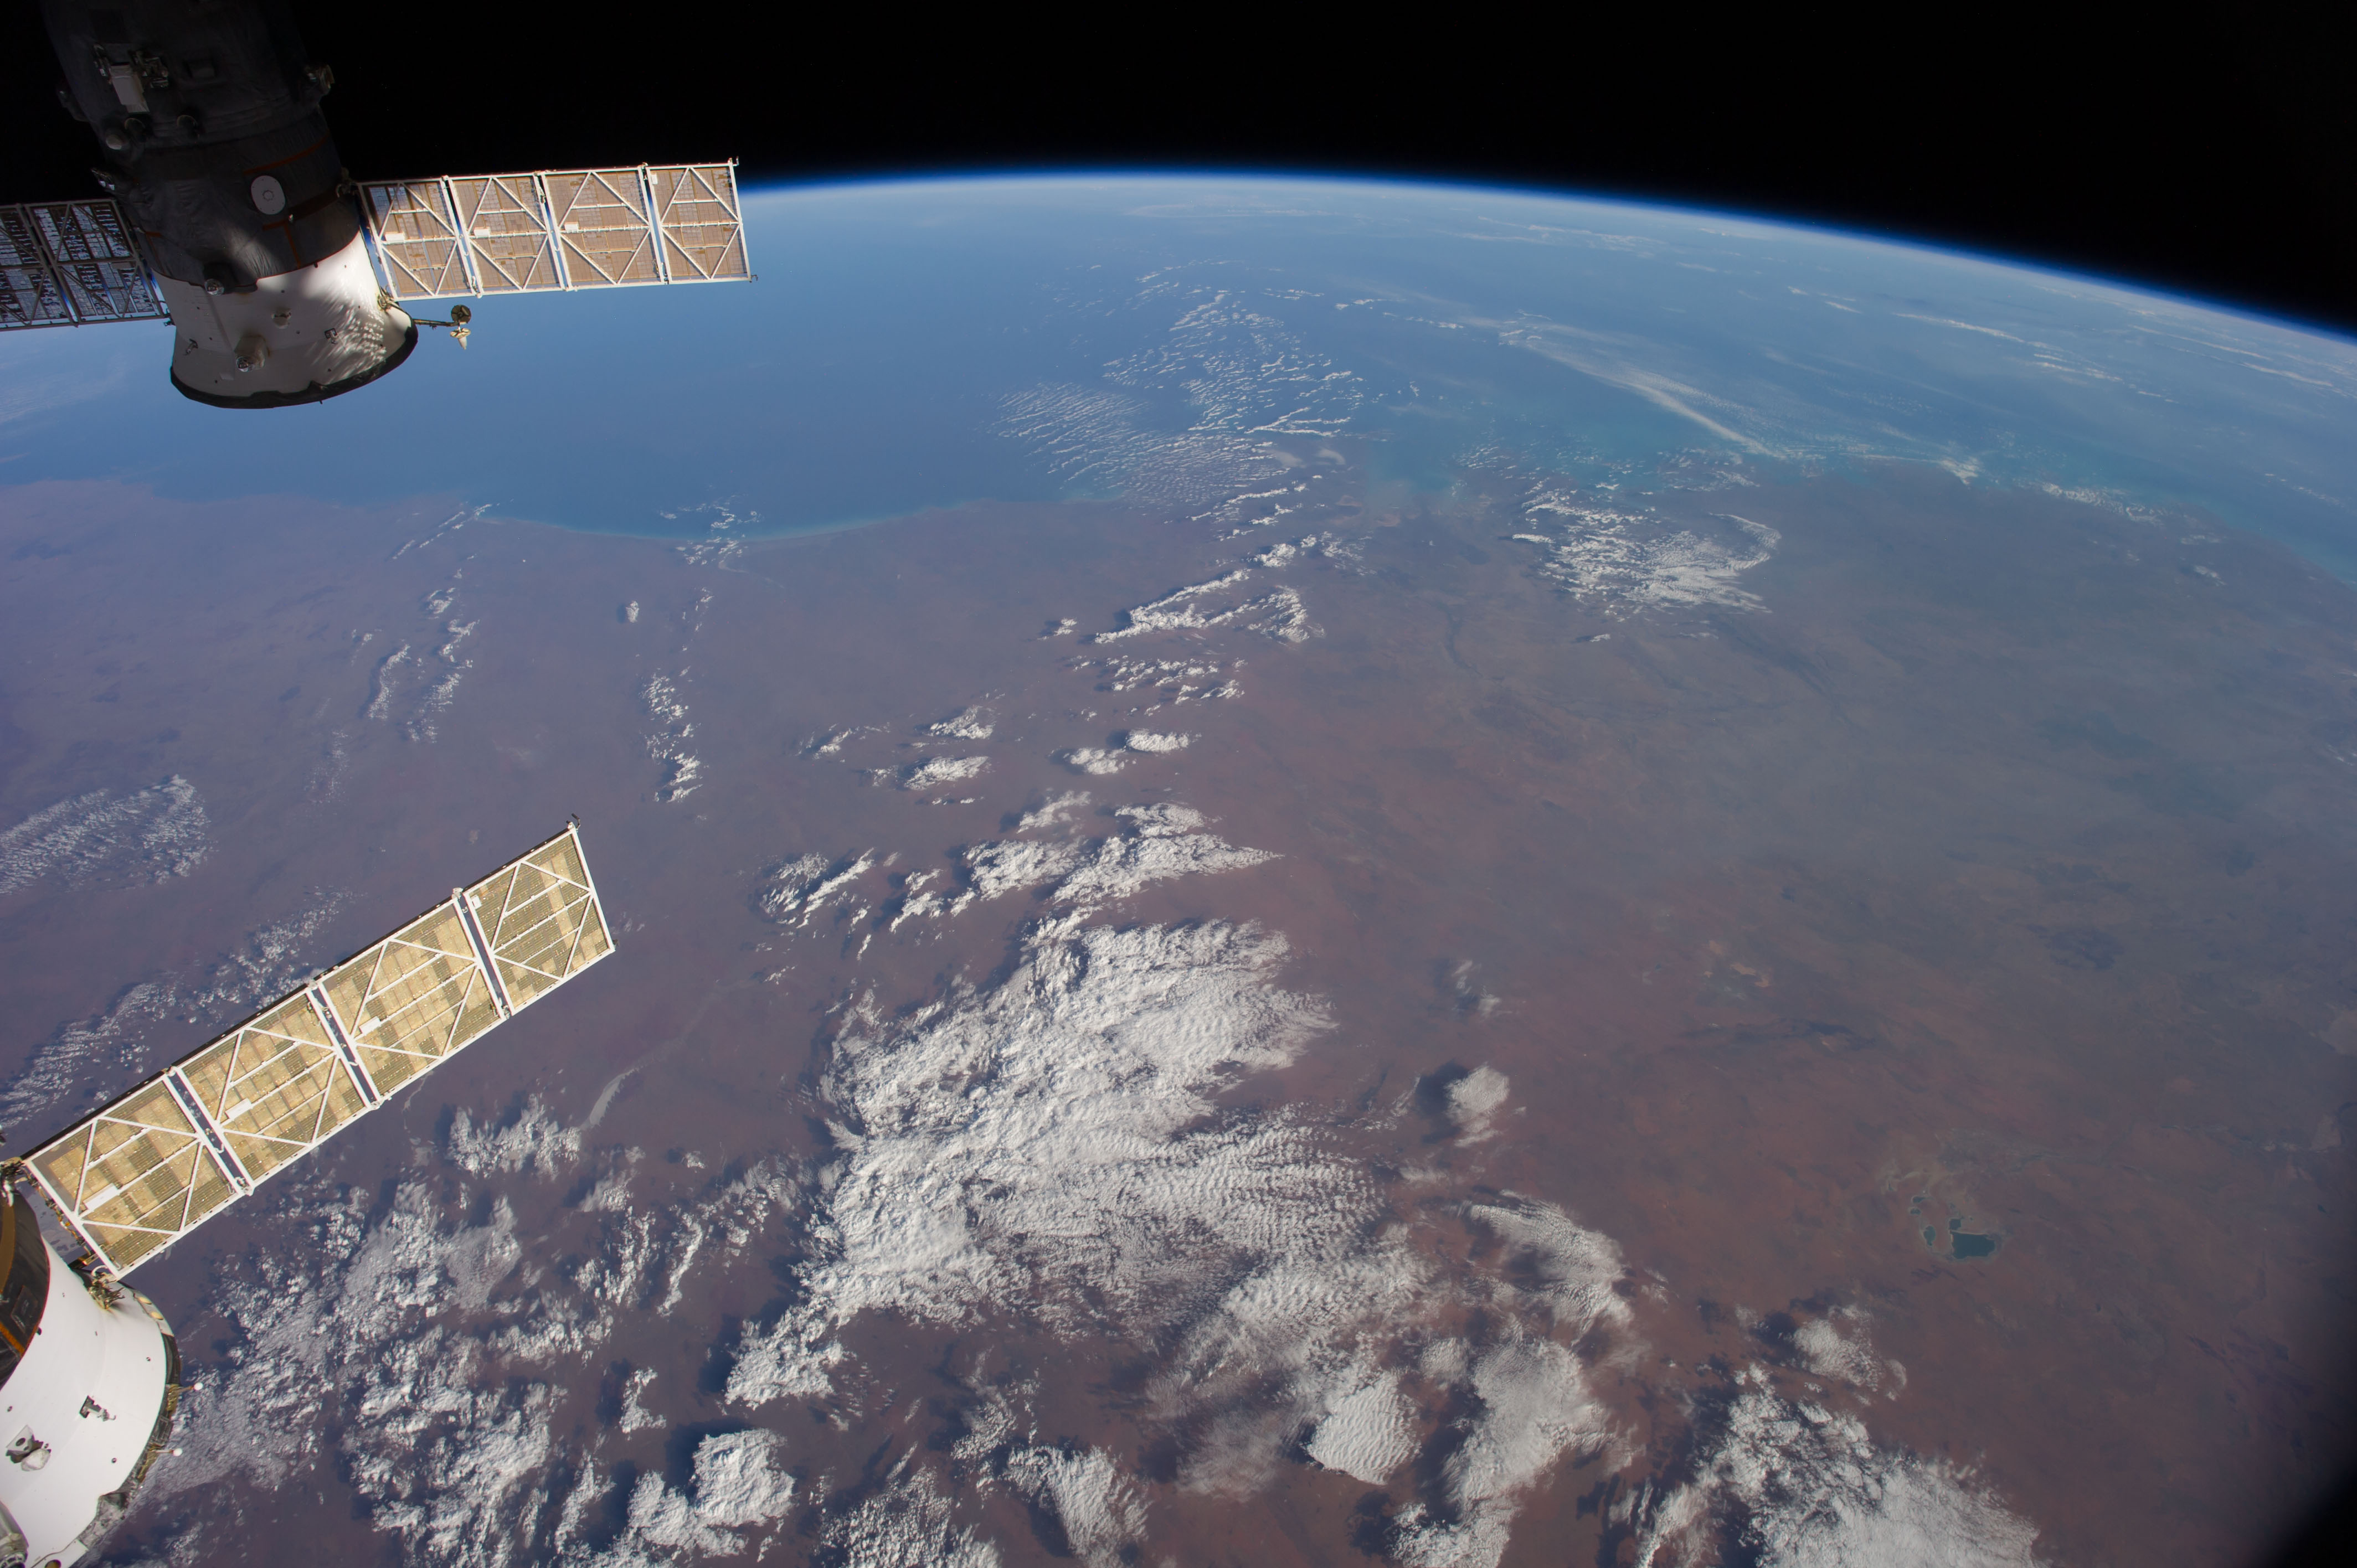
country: AUSTRALIA-WA
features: INDIAN O., KING SOUND, FITZROY R., GASCOYNE R., L. GREGORY, GREAT SANDY DES., ATMOSPHERIC LIMB
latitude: -19.5
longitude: 123.5
